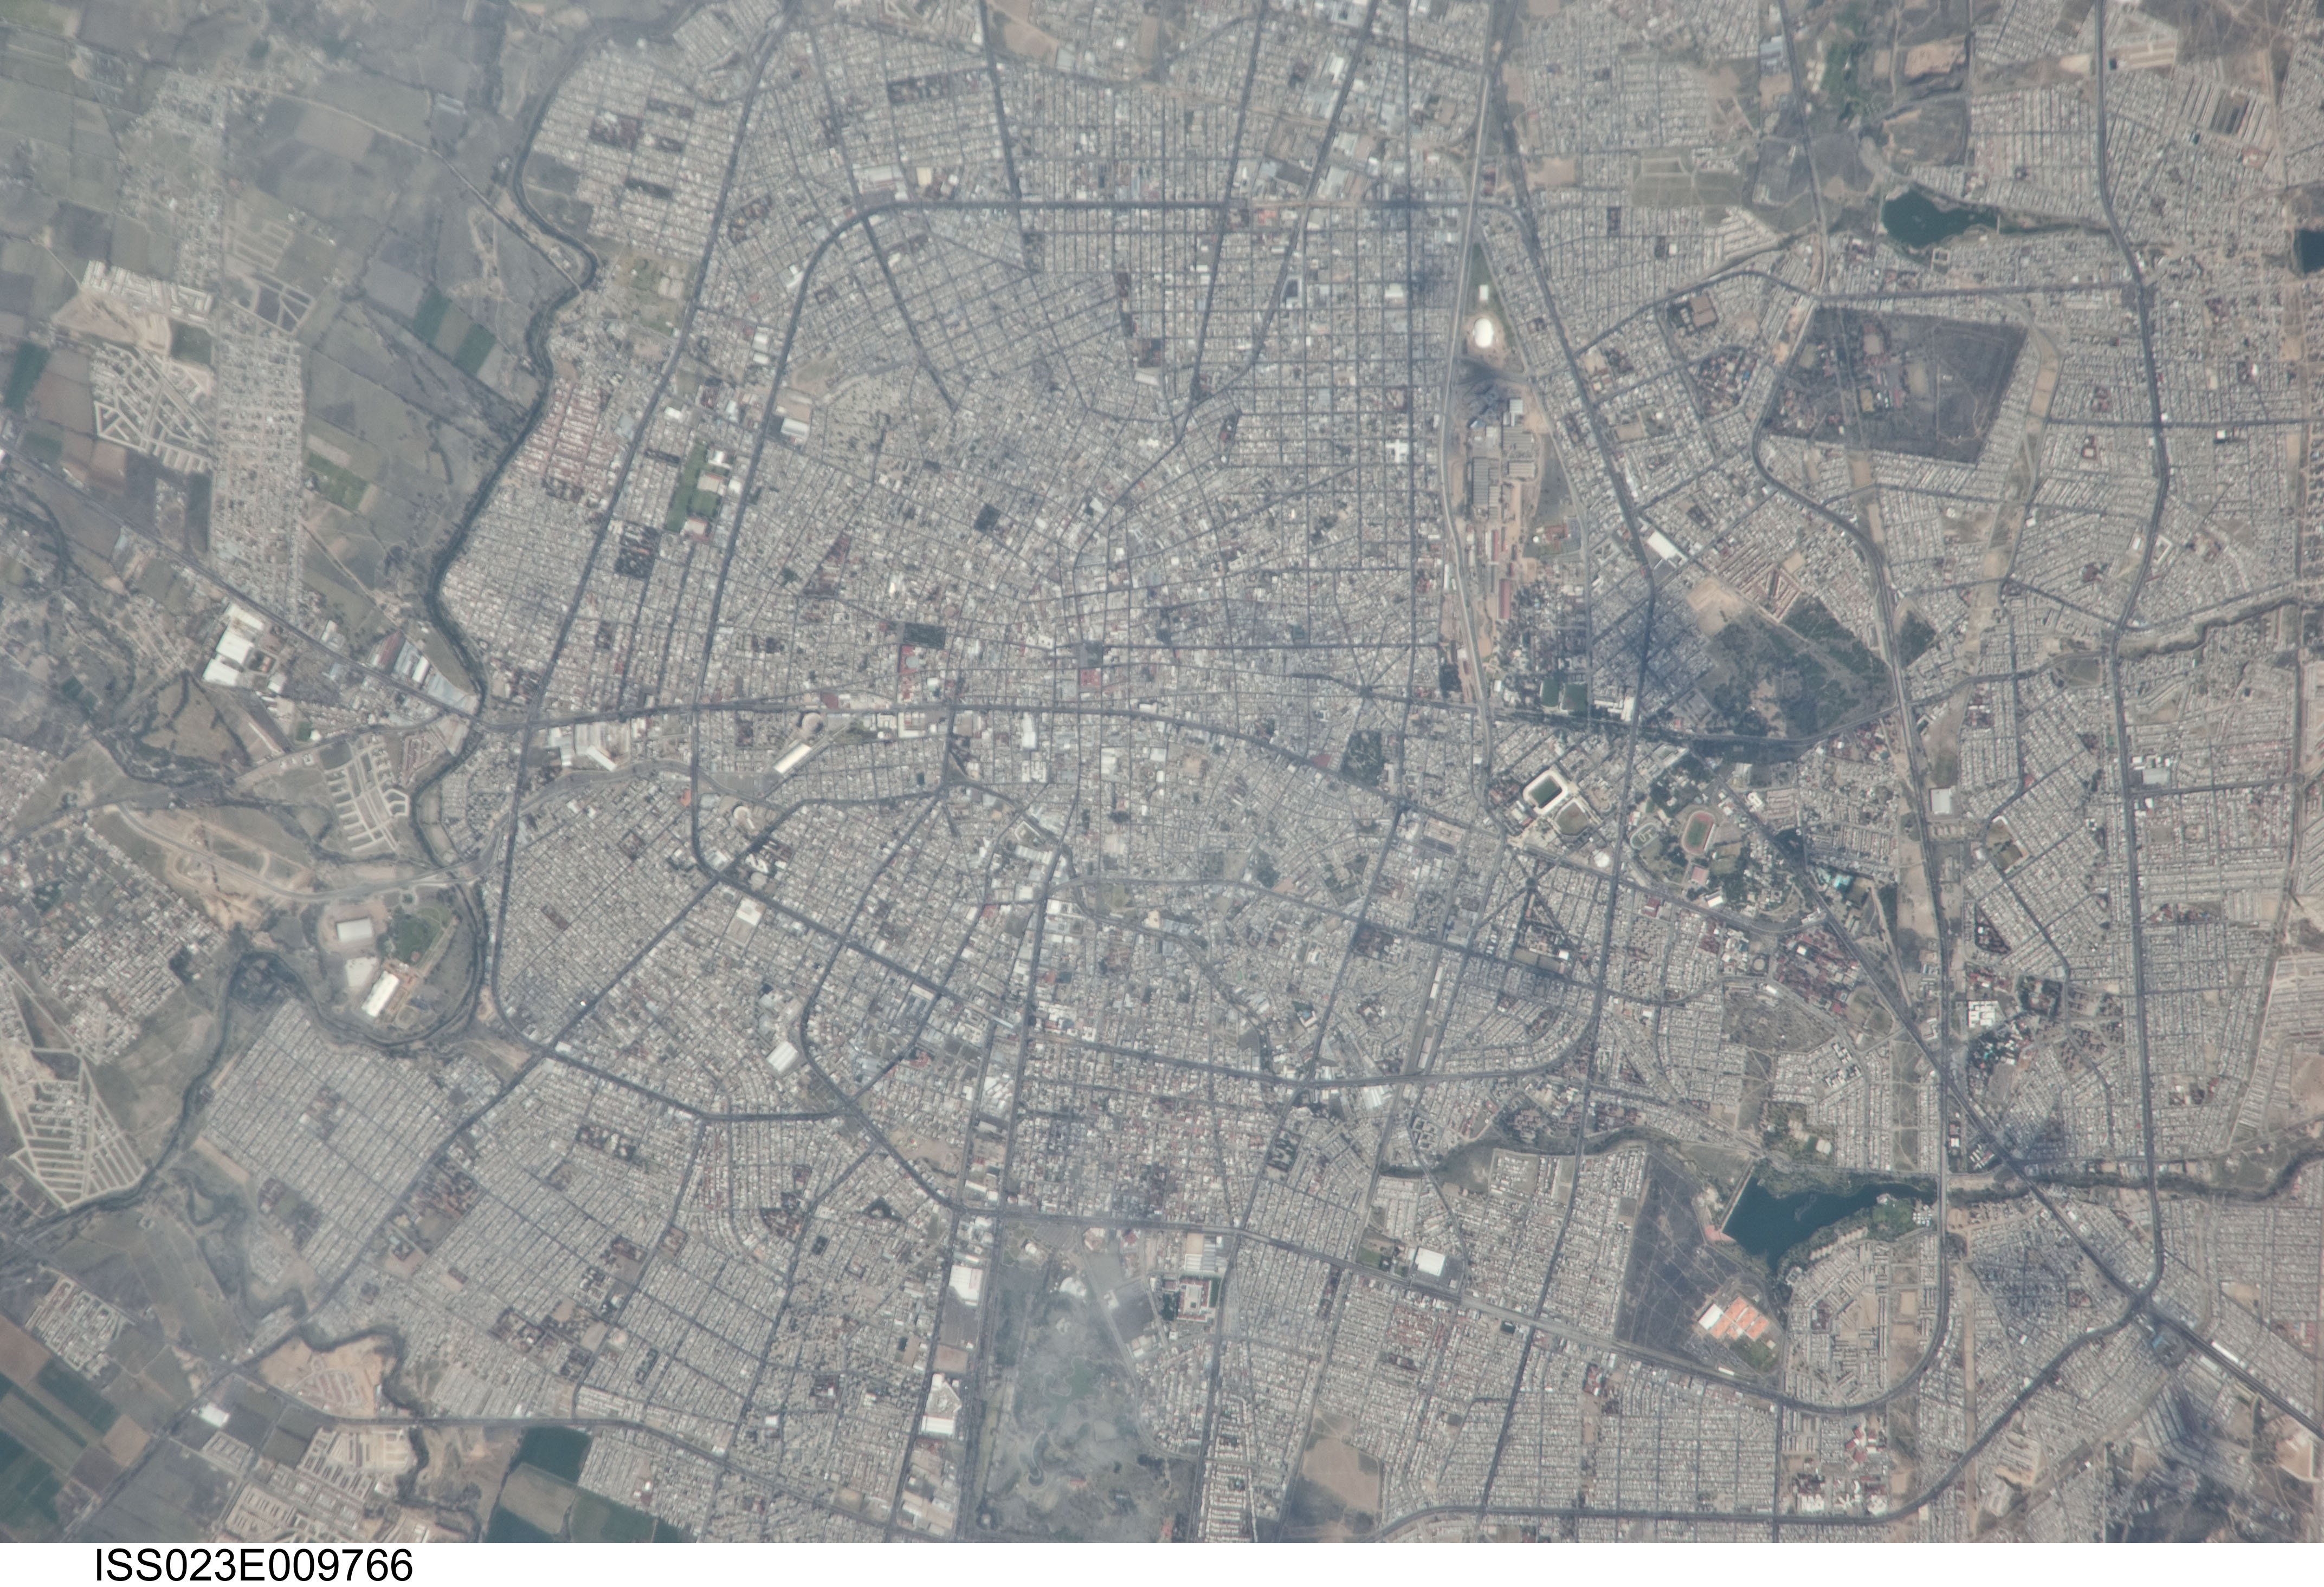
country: MEXICO
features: AGUASCALIENTES, URBAN LAND COVER
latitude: 21.9
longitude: -102.3
